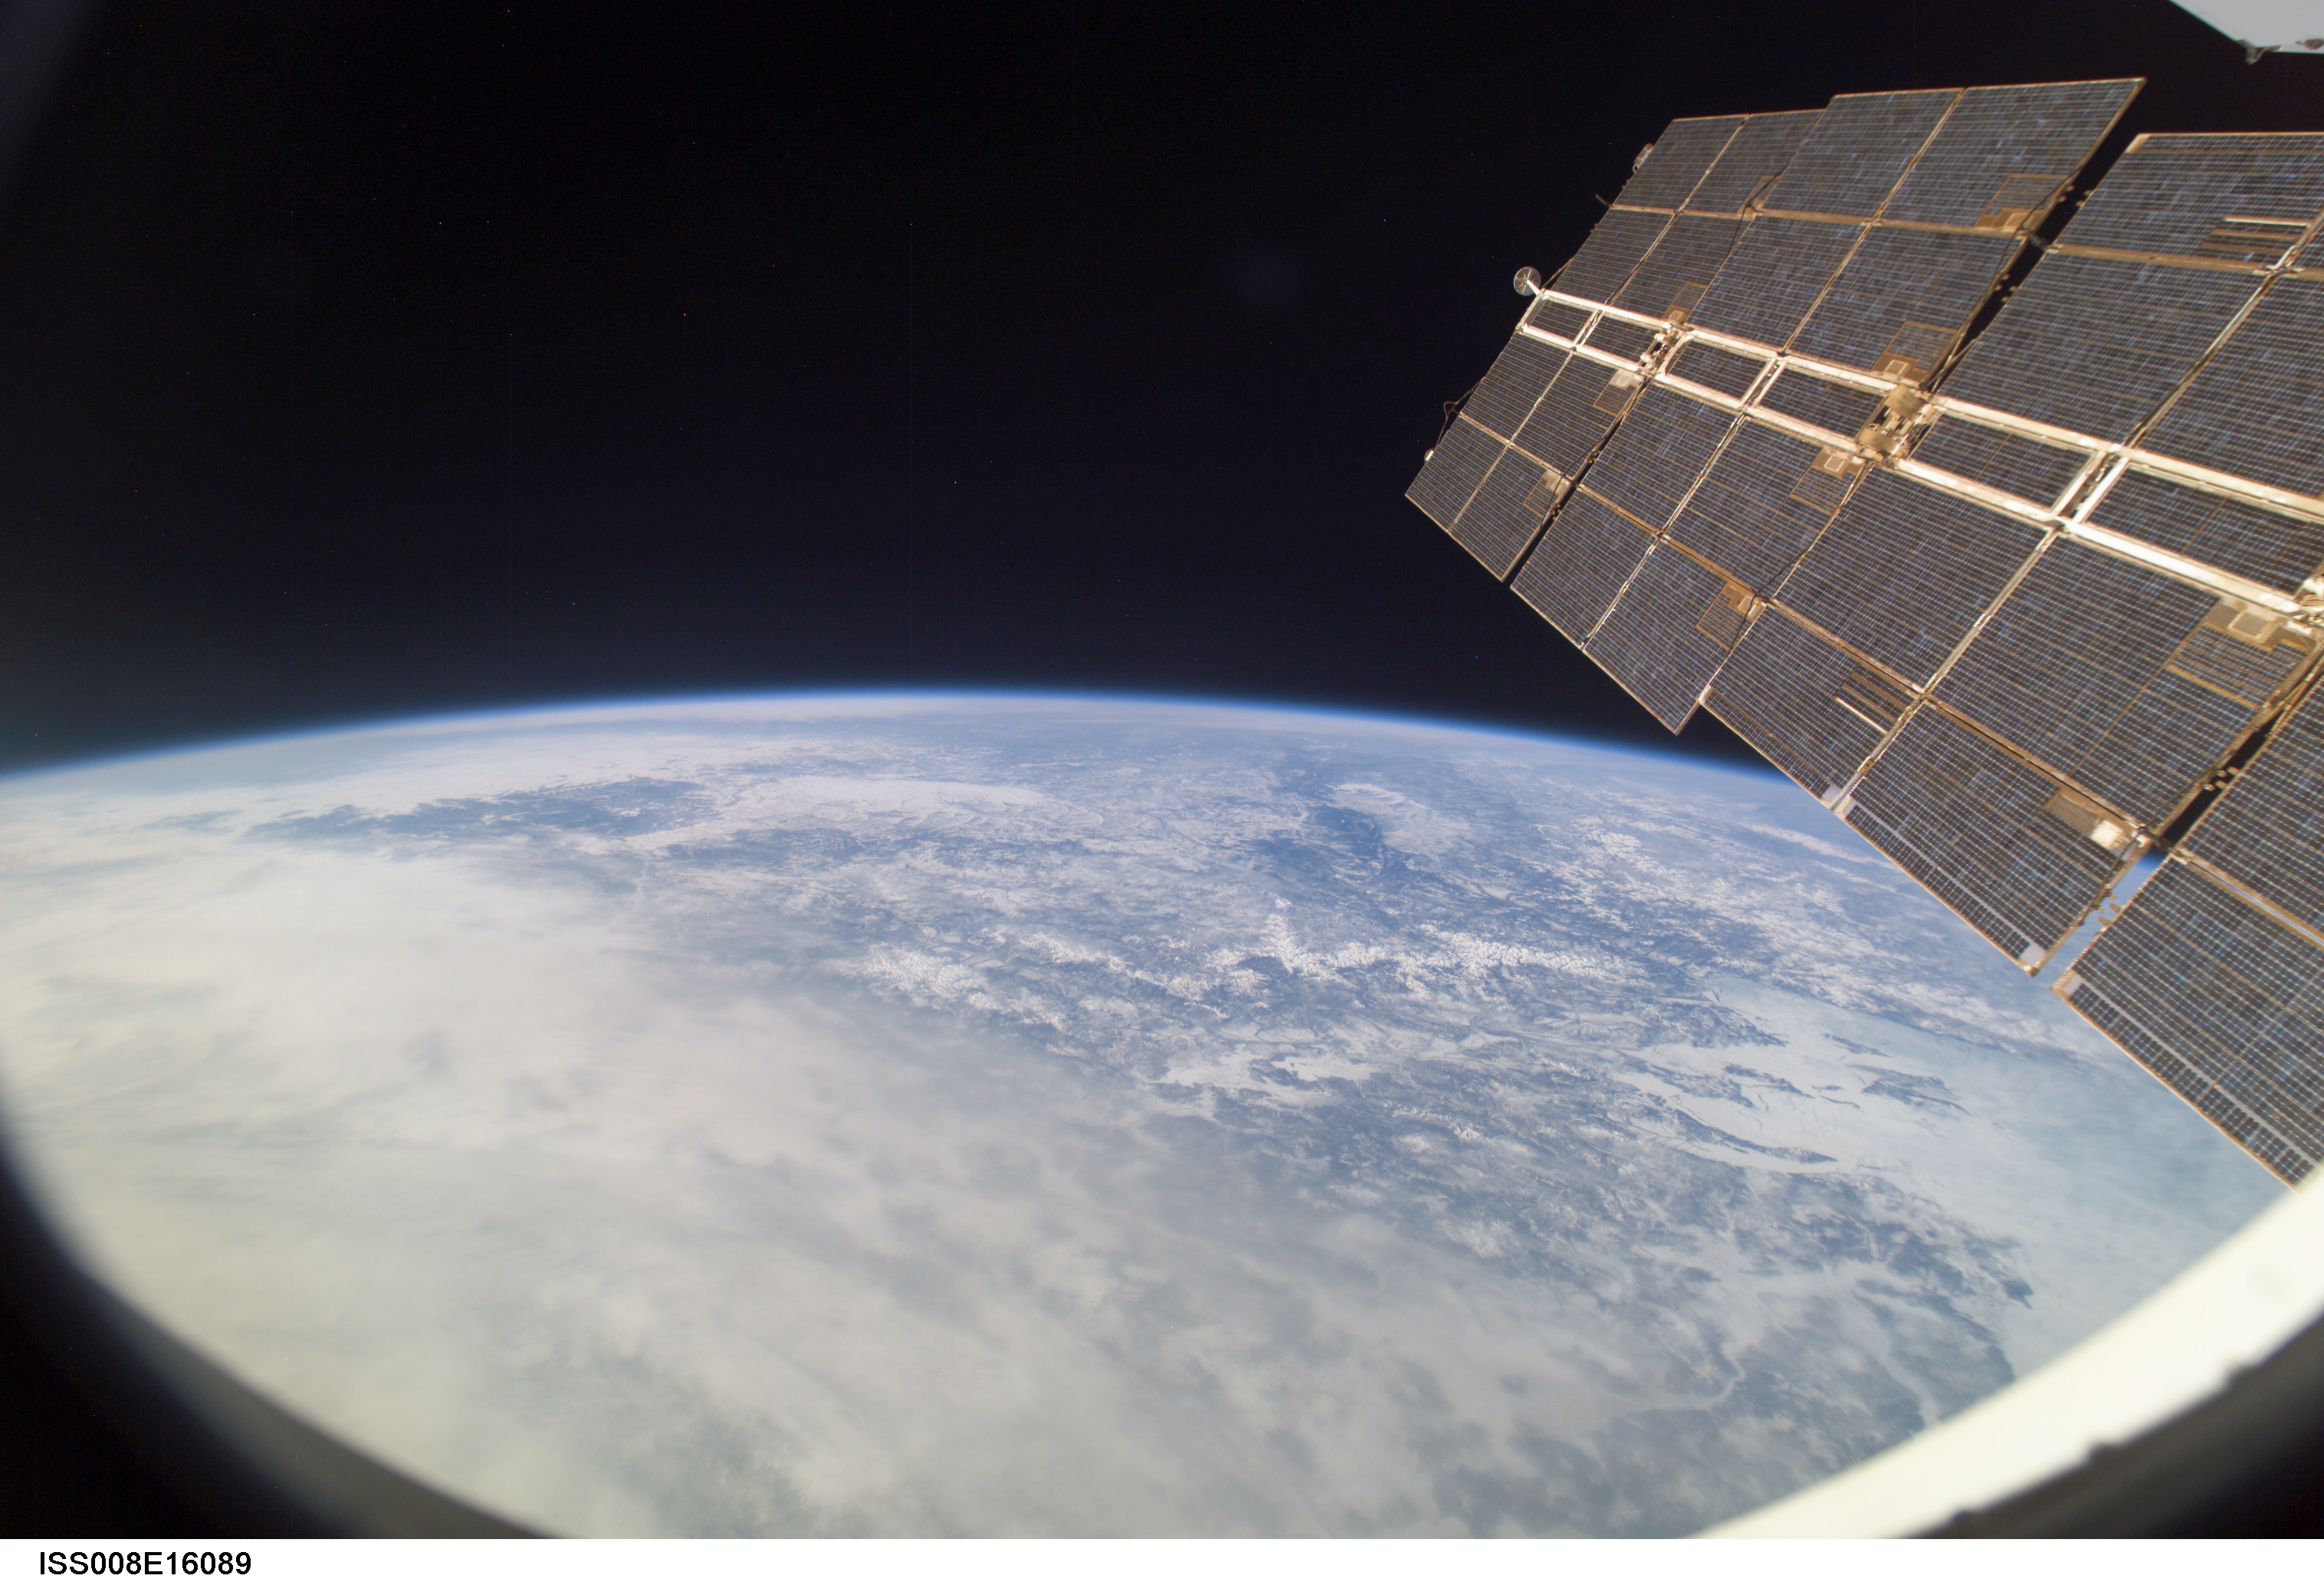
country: RUSSIAN FEDERATION
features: STANOVOY RA., ATMOSPHERIC LIMB
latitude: 51.5
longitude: 136.5
